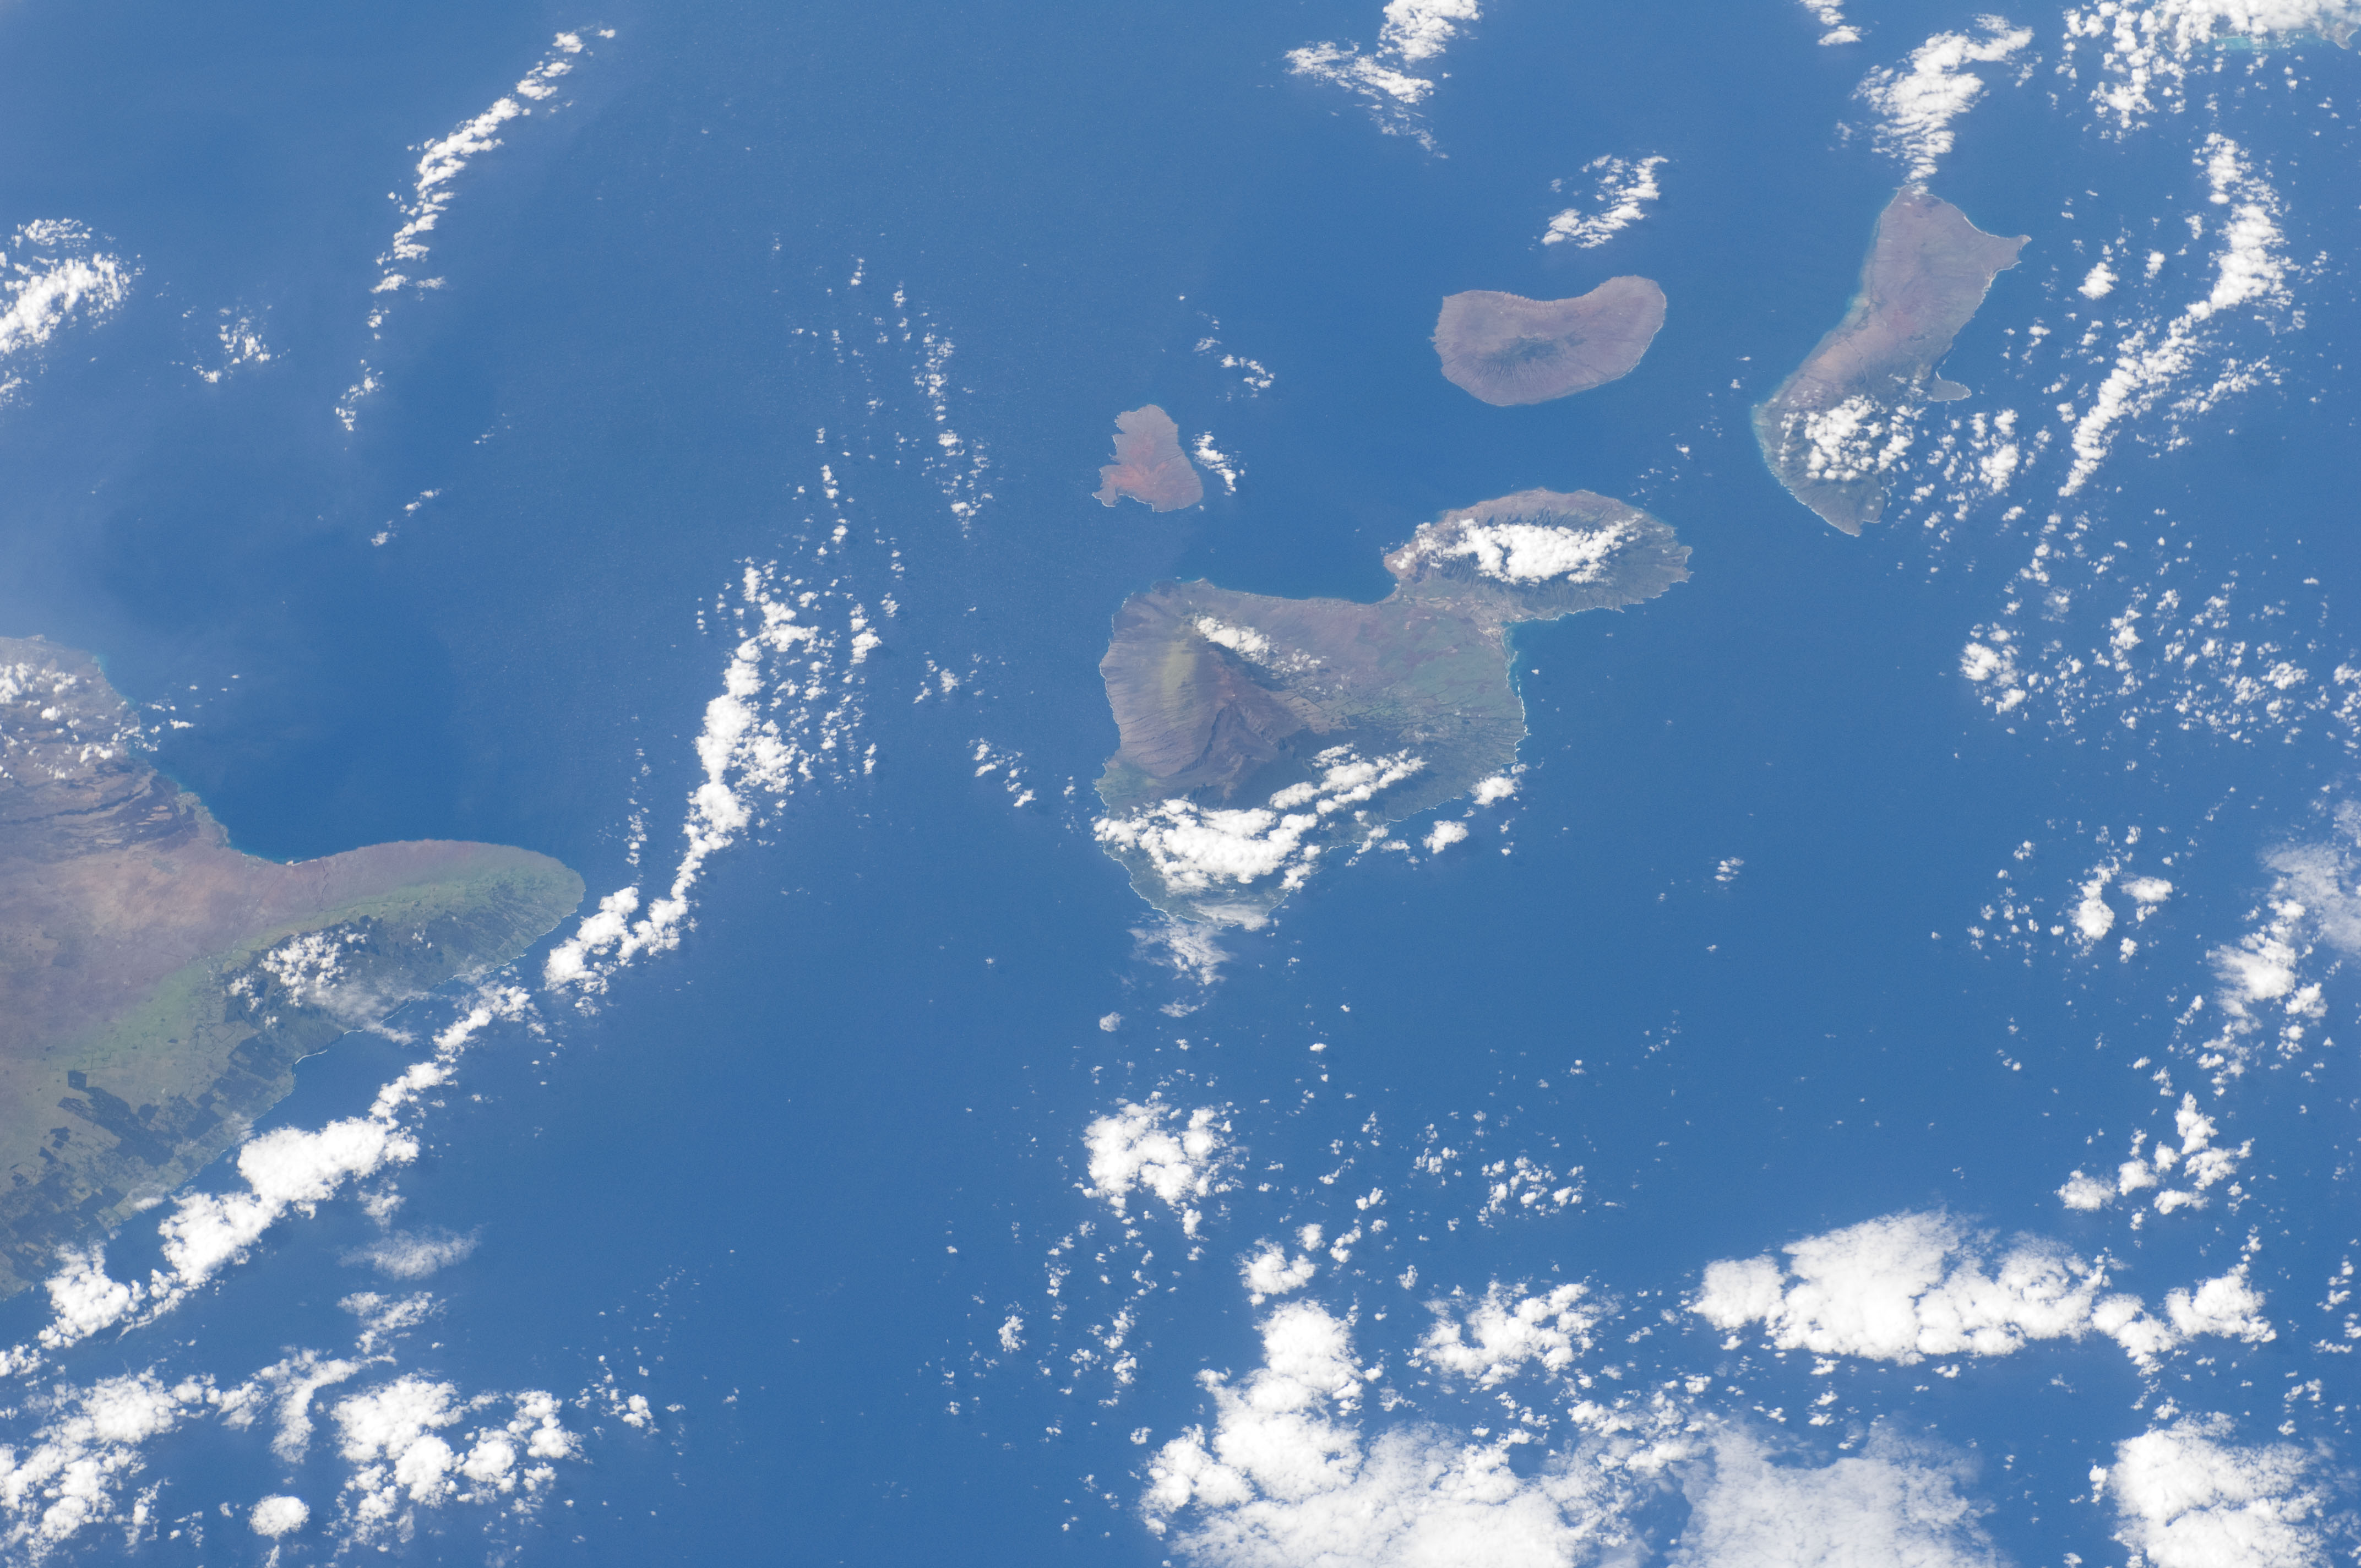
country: USA-HAWAII
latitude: 21.0
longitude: -156.5
